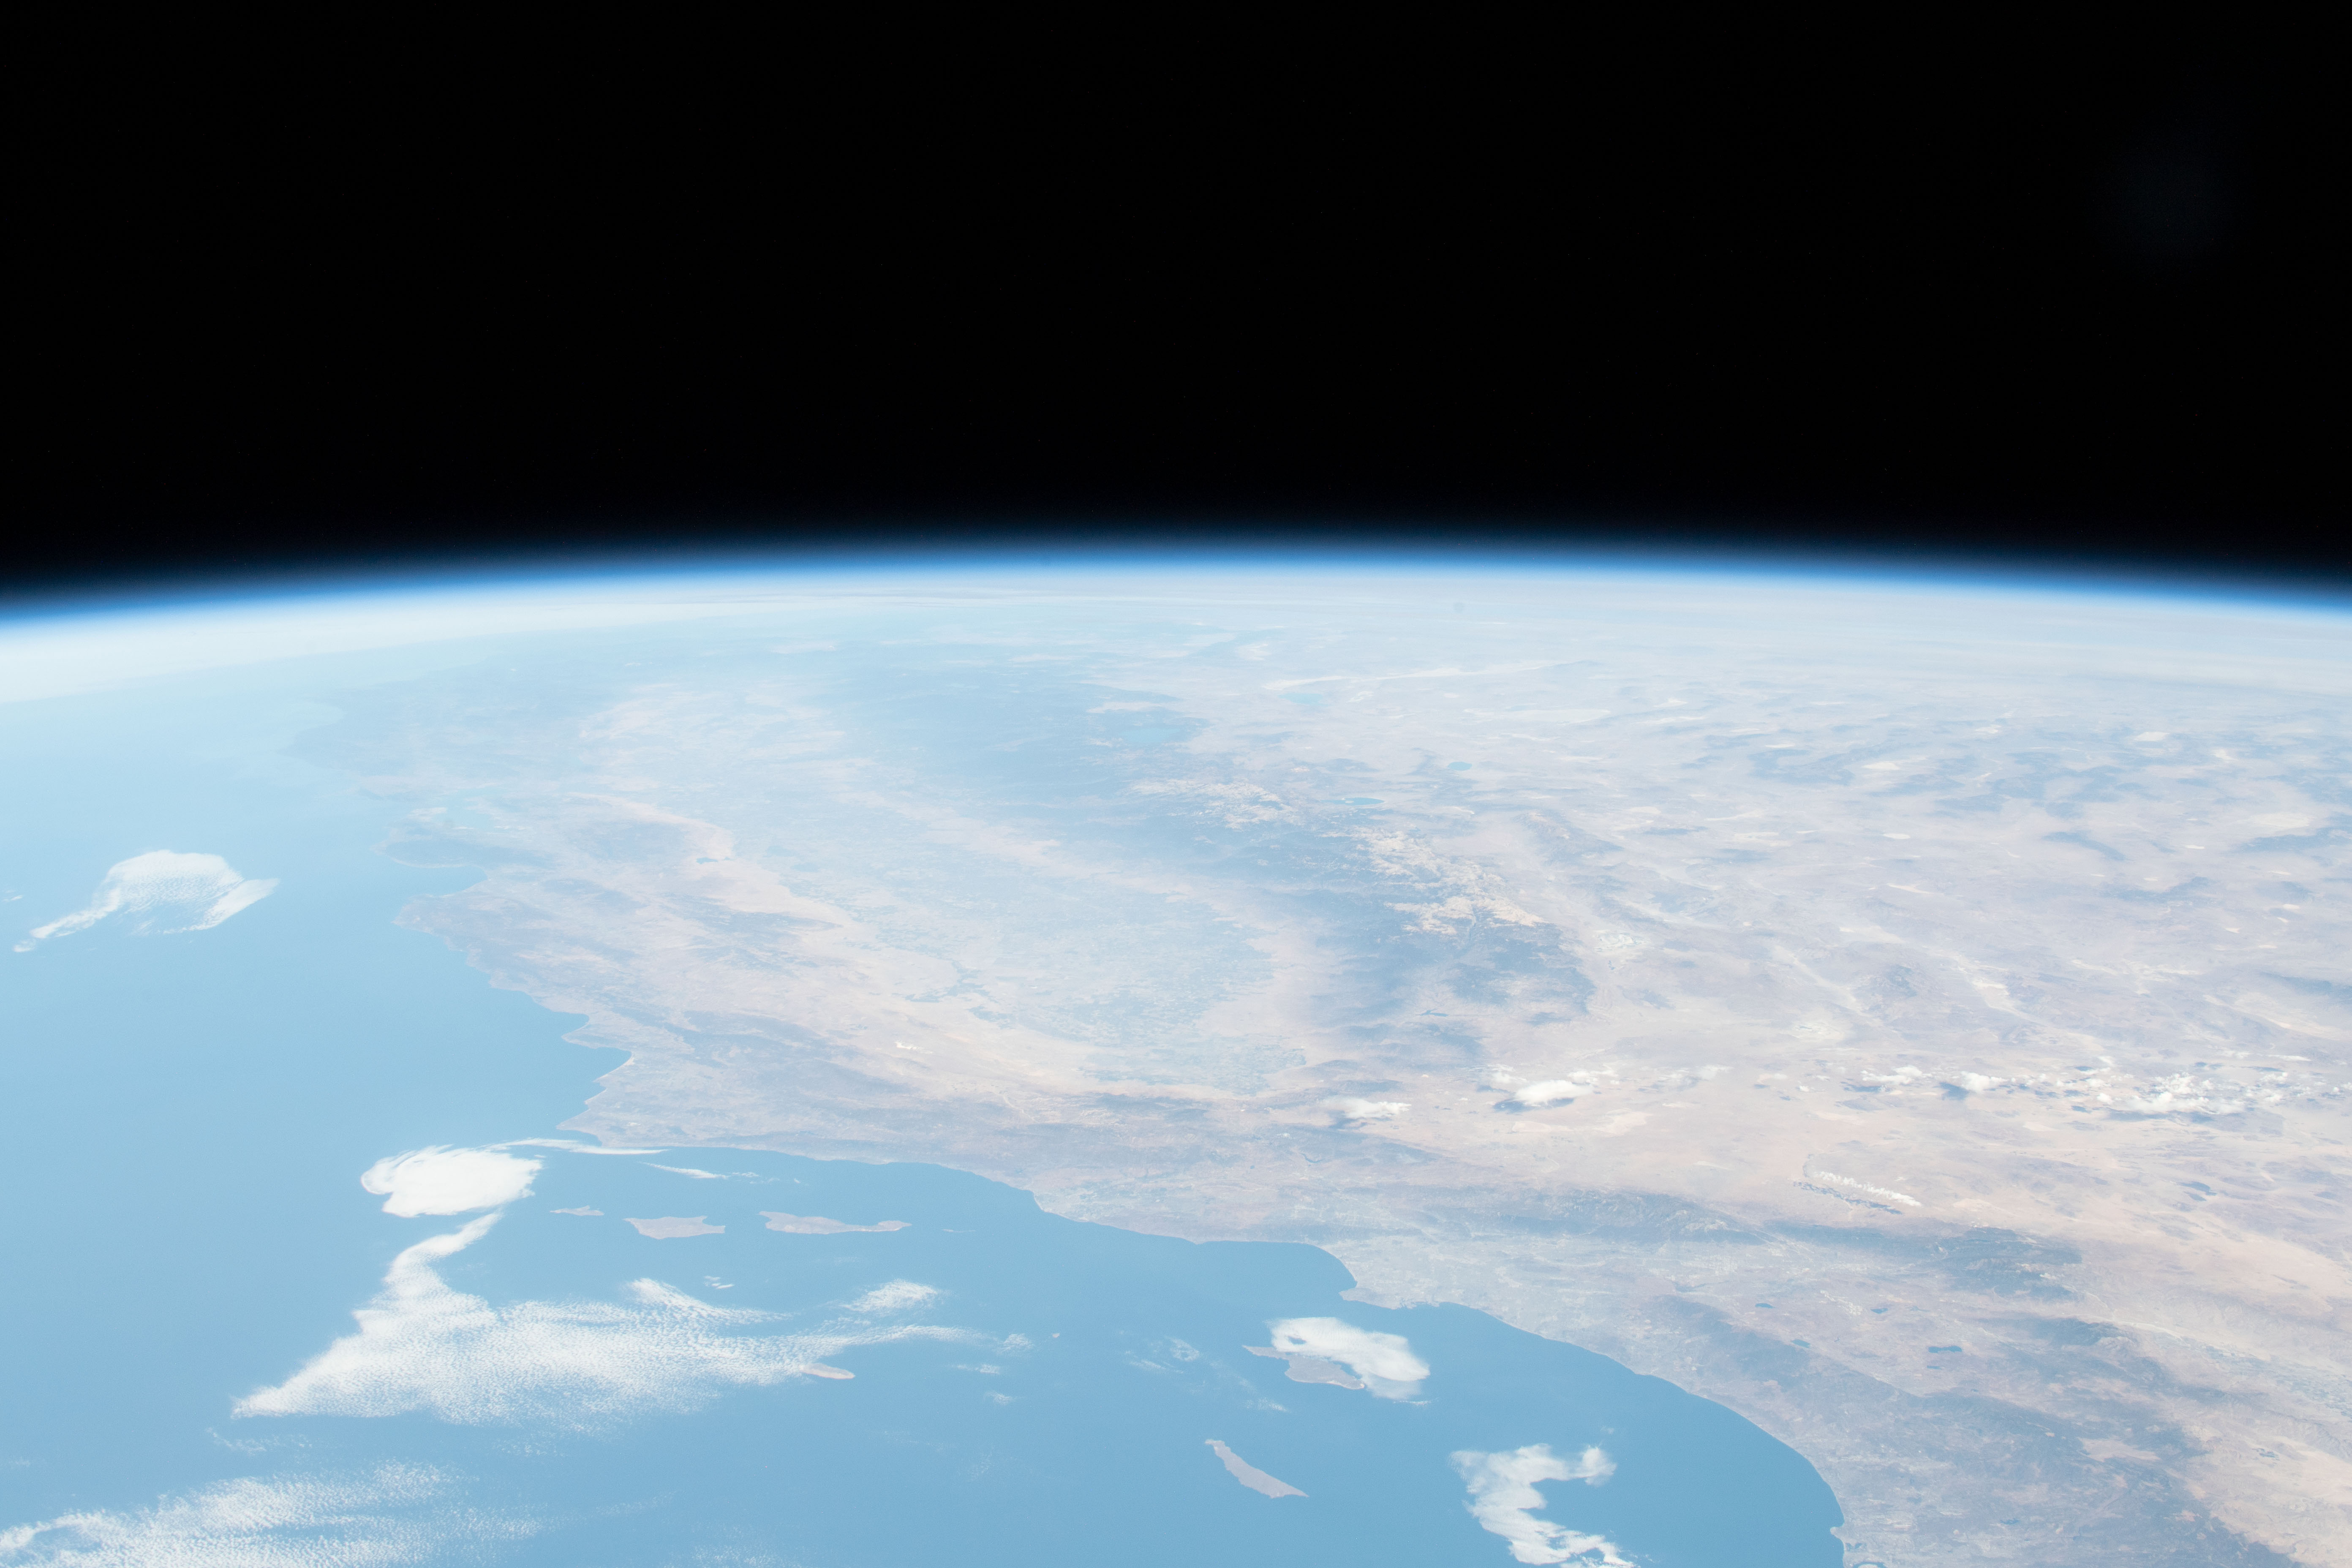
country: USA-CALIFORNIA
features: CALIFORNIA, SIERRA NEVADA
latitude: 37.0
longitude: -119.0
